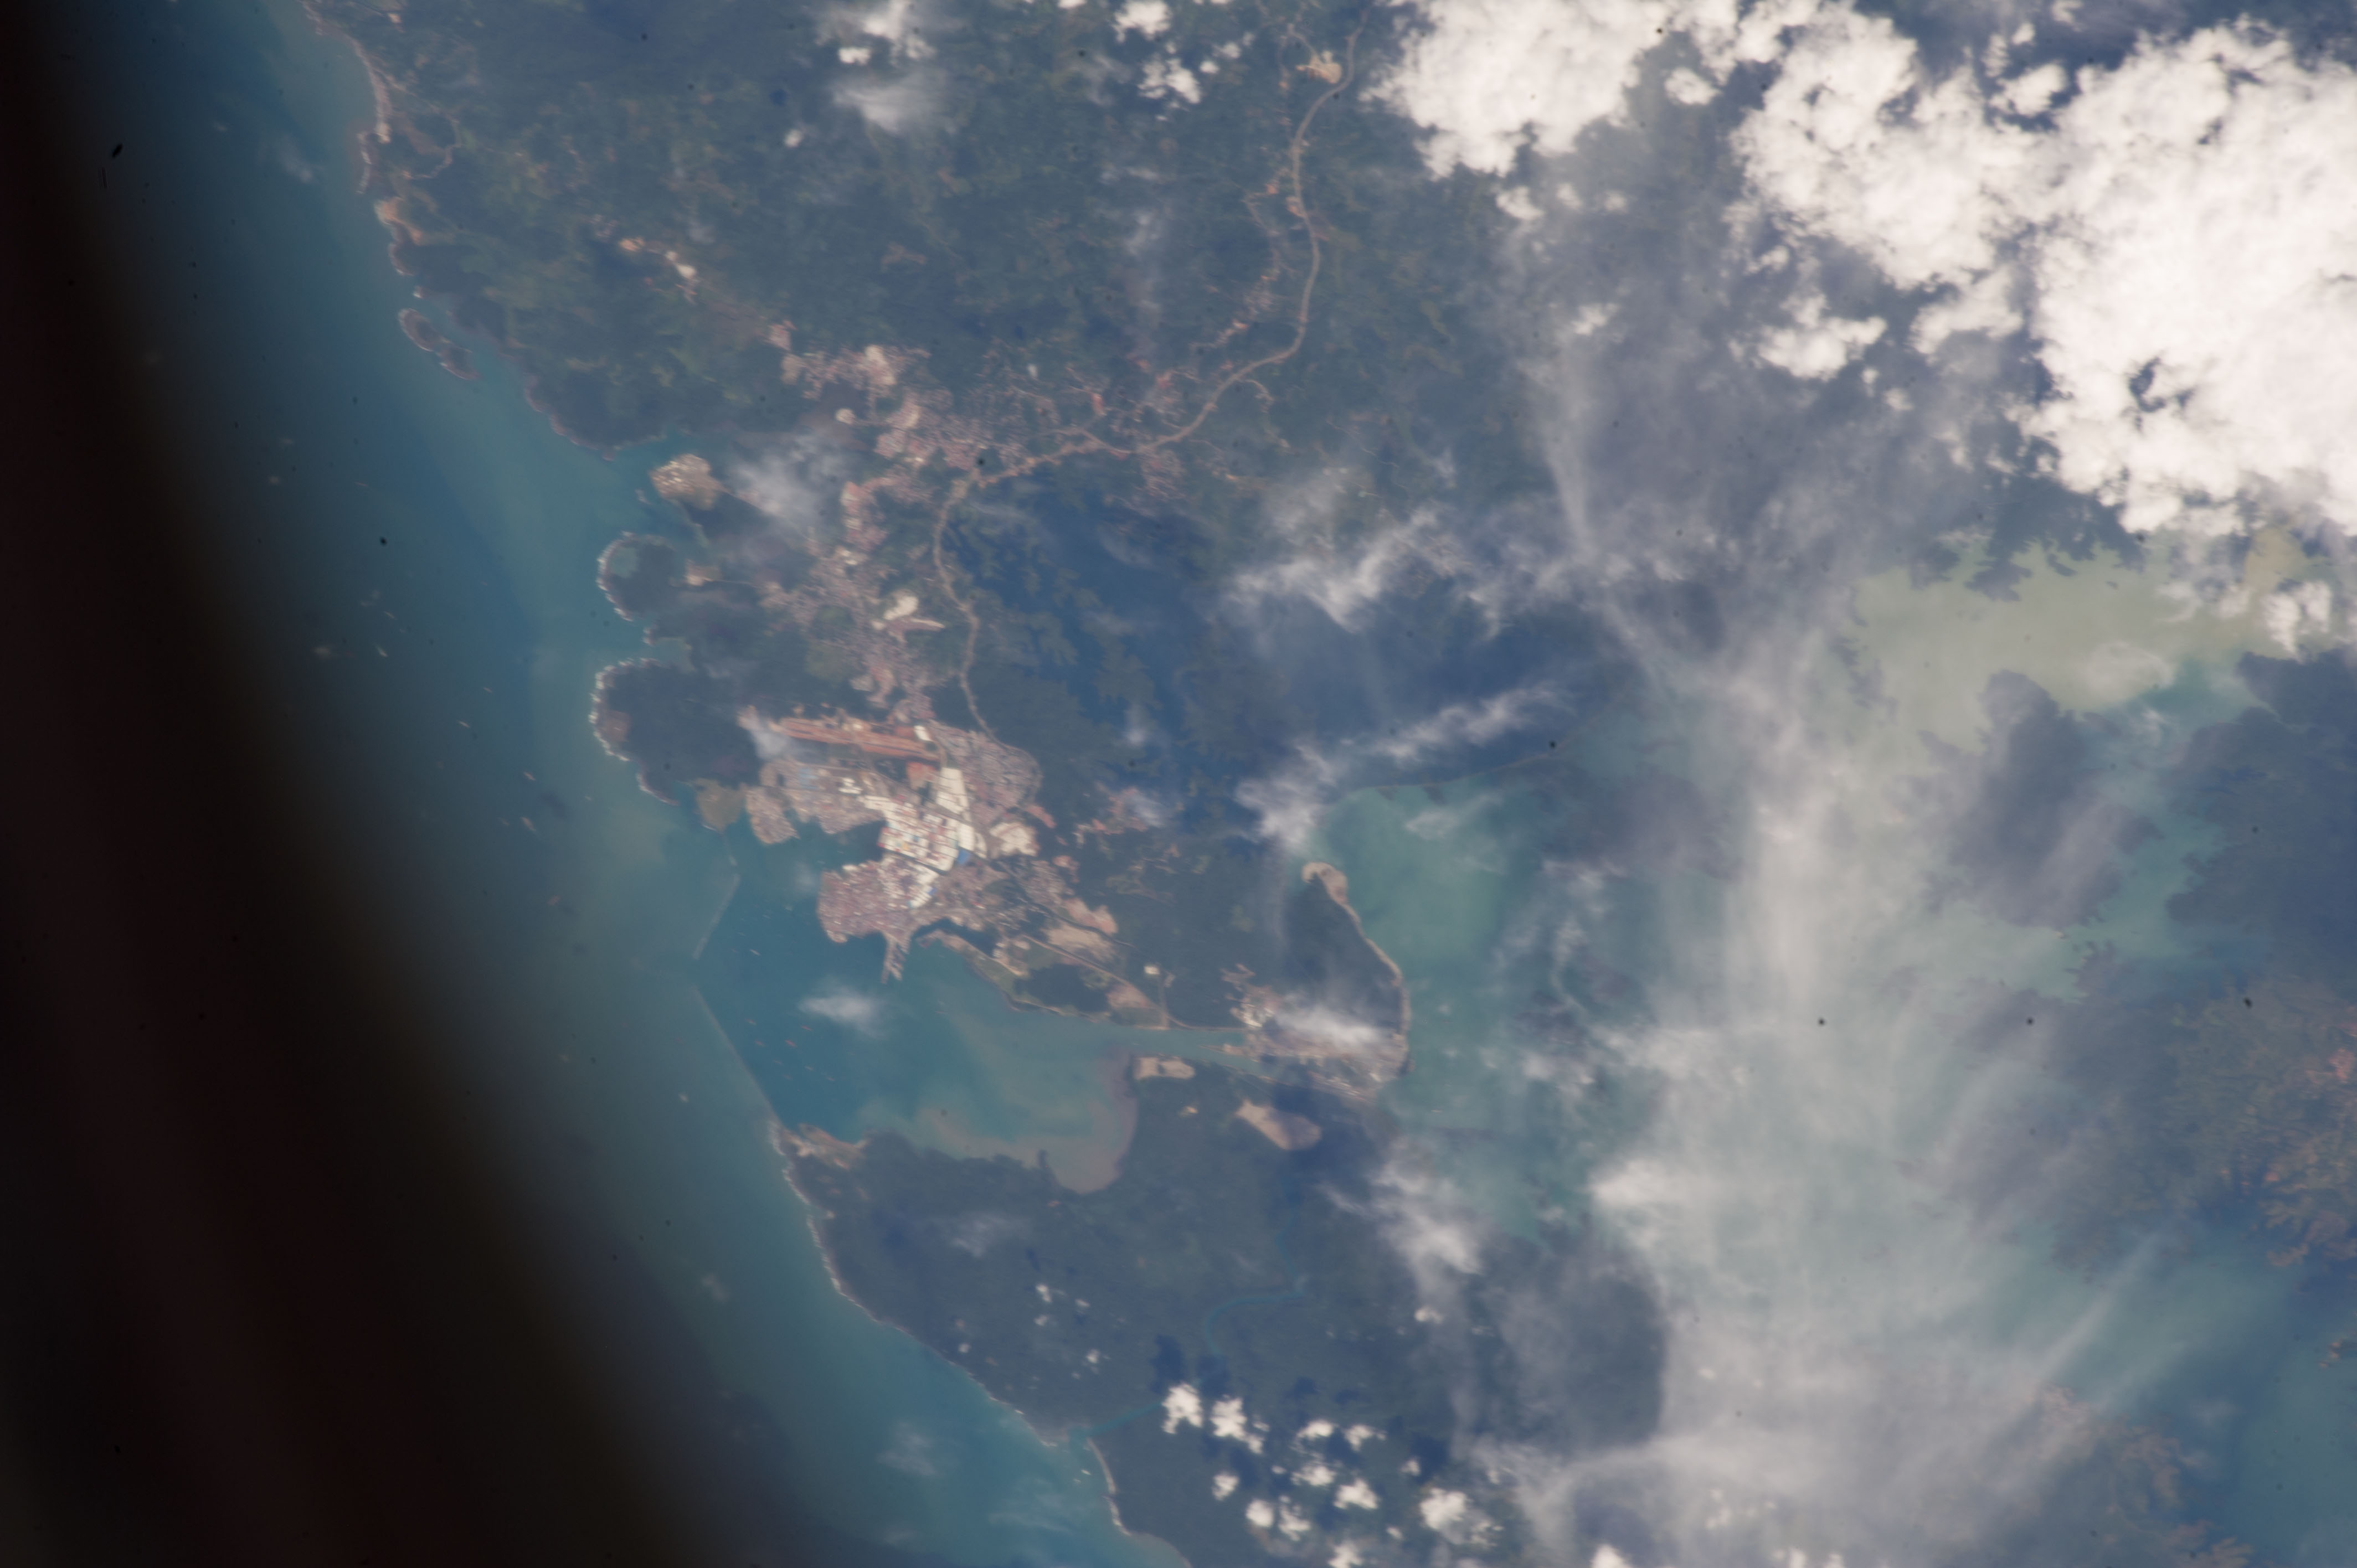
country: PANAMA
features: GATUN L., COLON, SEDIMENT, MANZANILLO BAY
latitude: 9.5
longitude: -80.0
